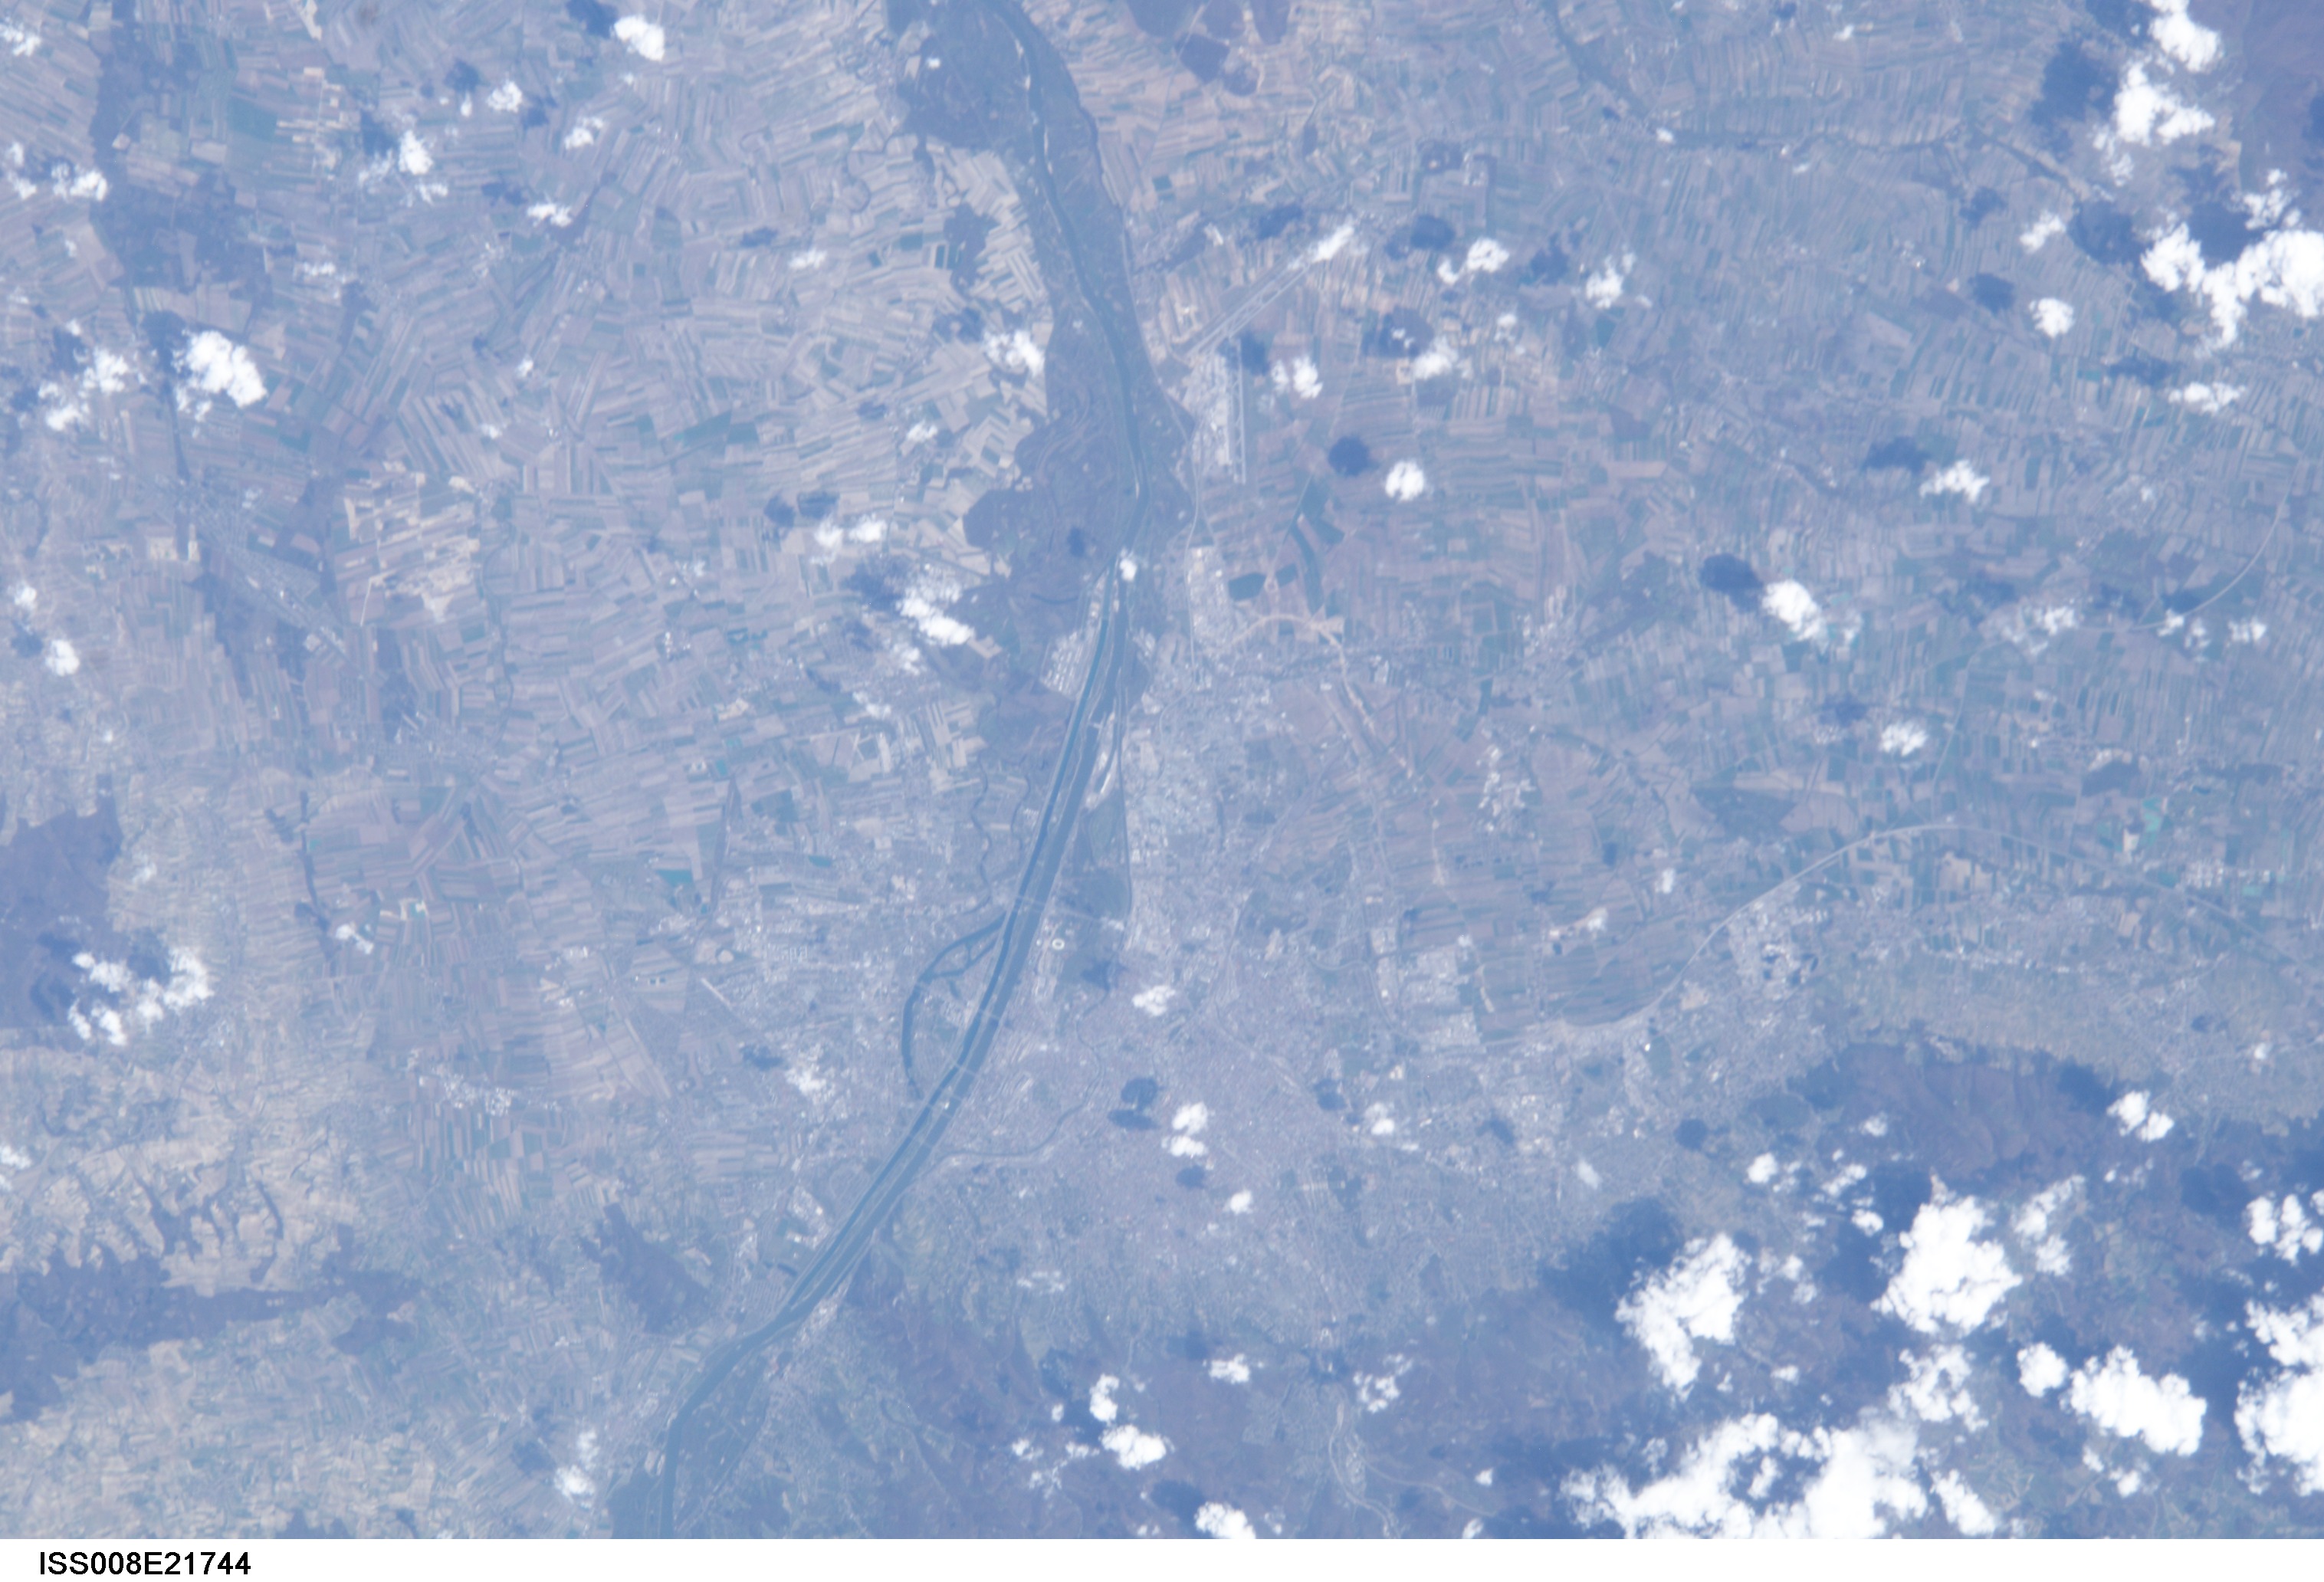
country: AUSTRIA
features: VIENNA, DANUBE RIVER
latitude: 48.0
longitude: 16.5
